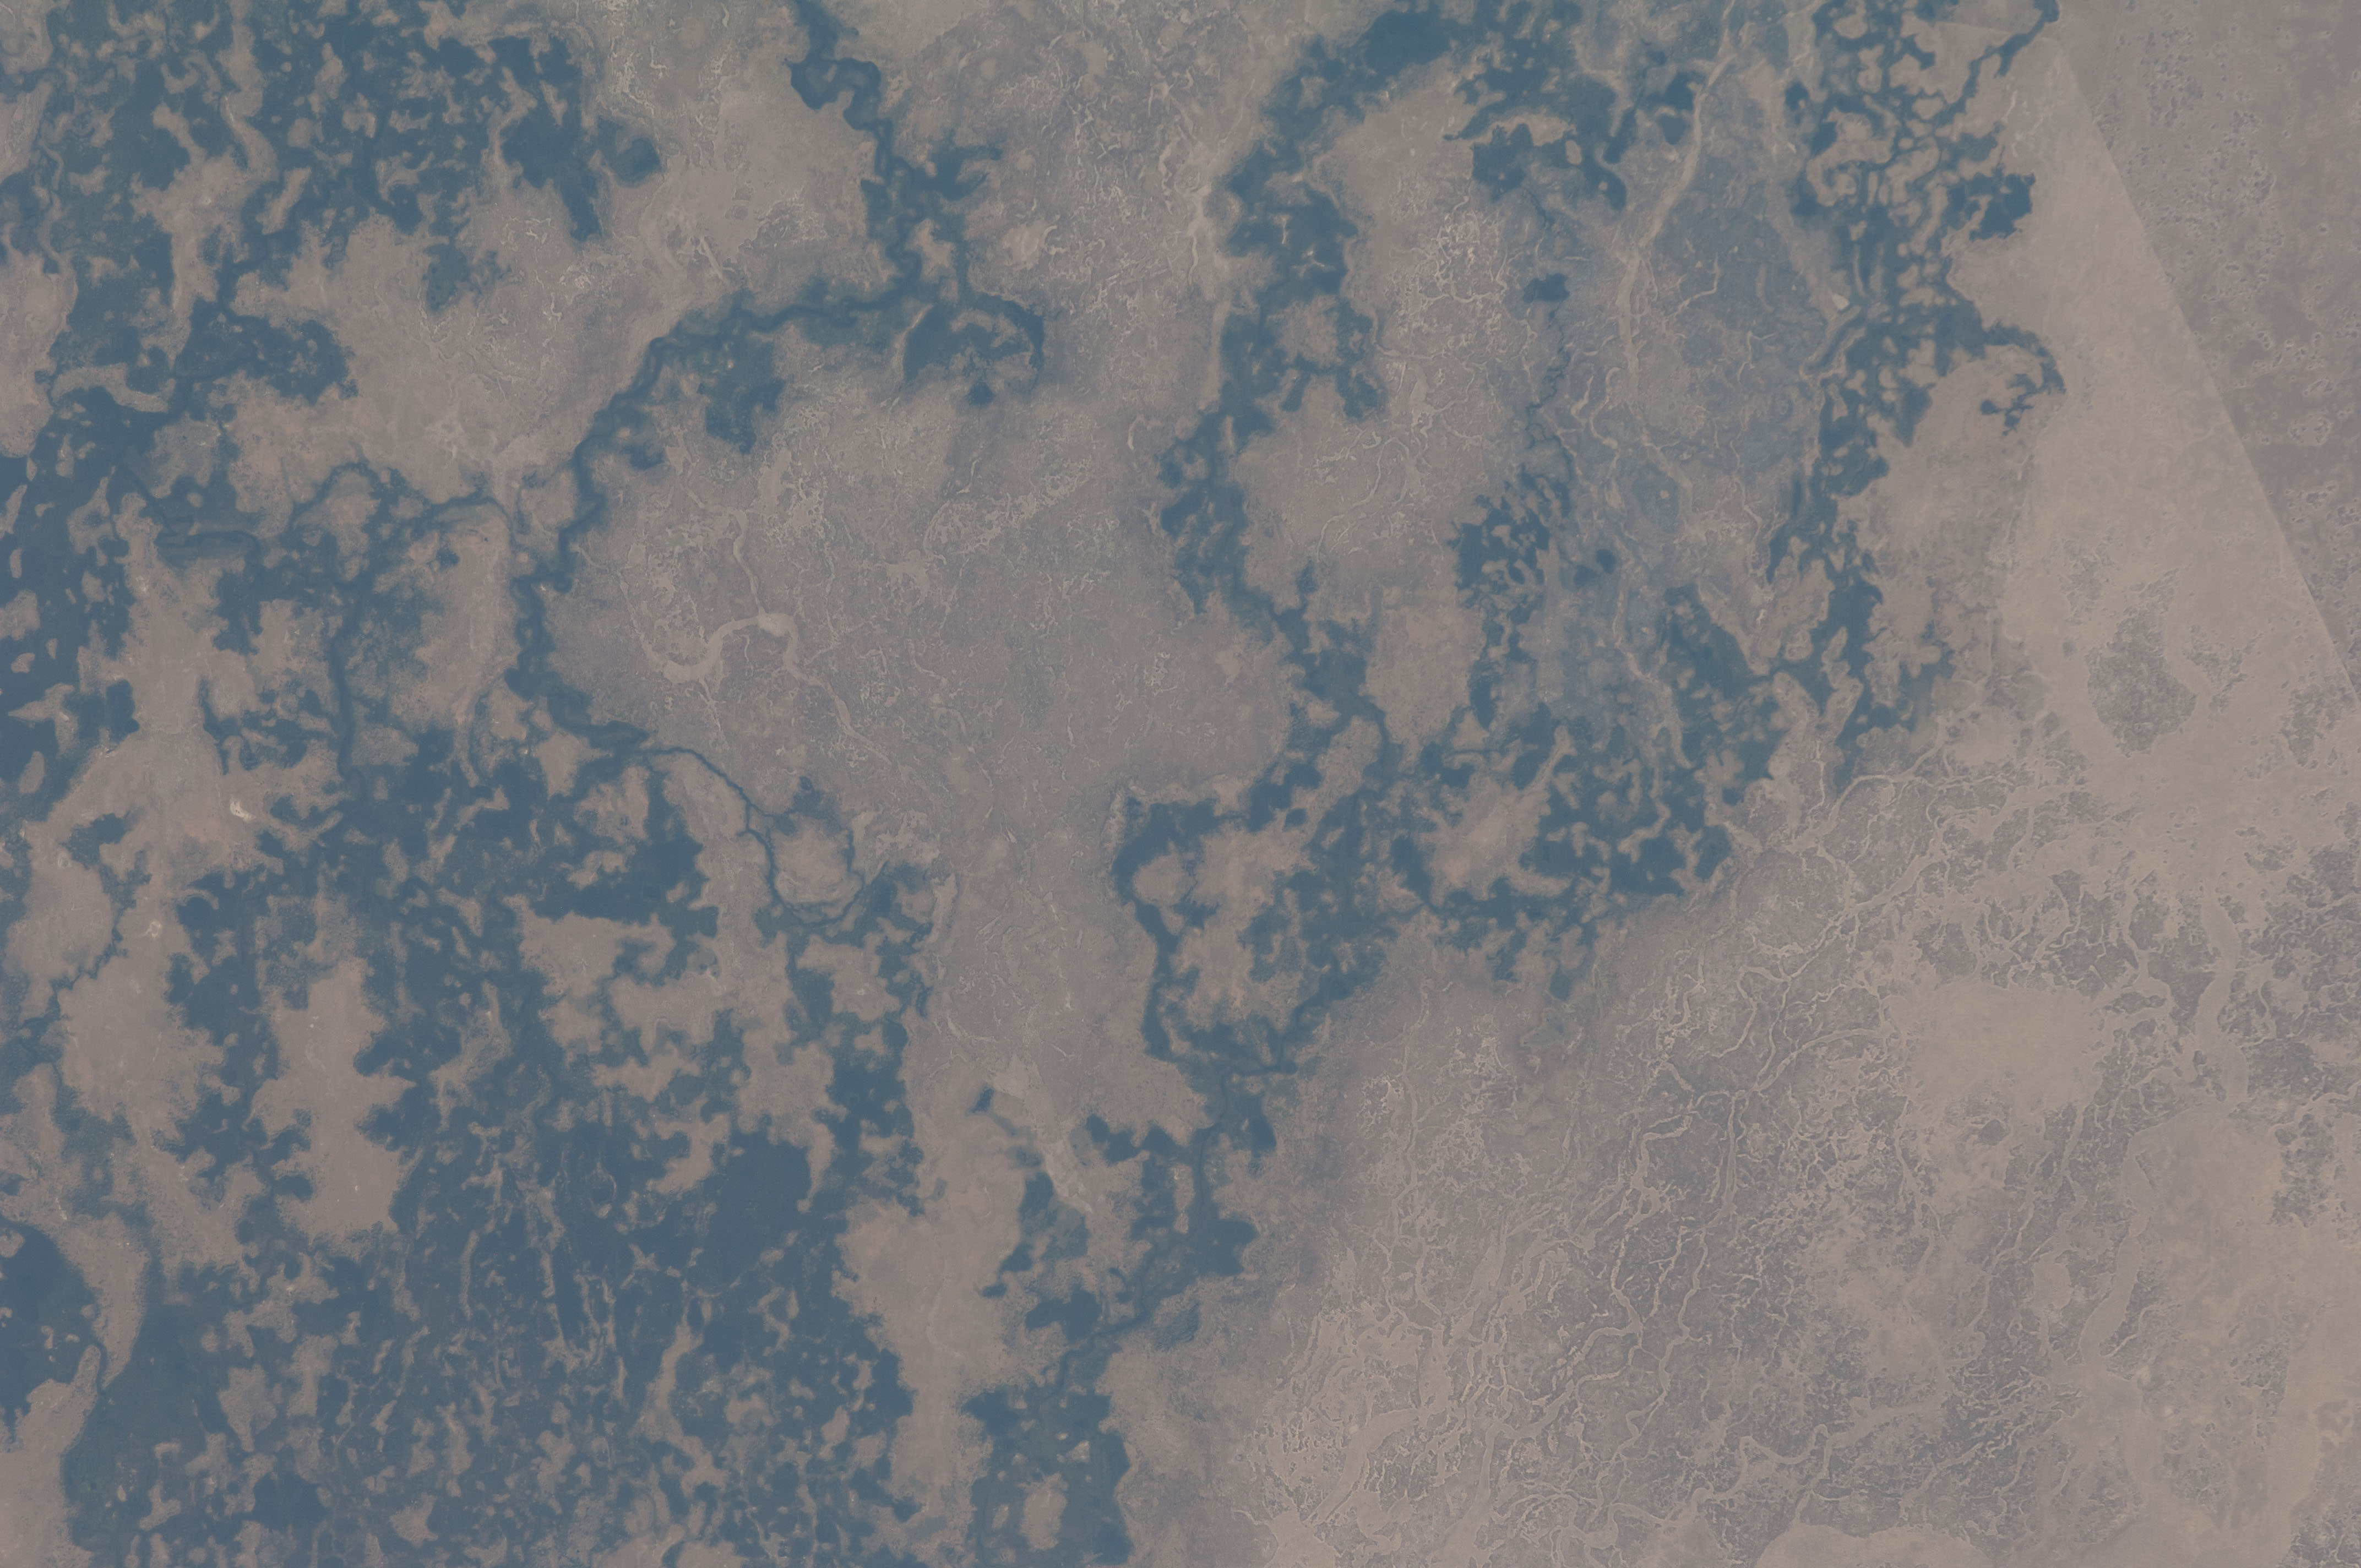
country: BOTSWANA
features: OKAVANGO DELTA, NGAMILAND E.
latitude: -20.0
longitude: 23.0
